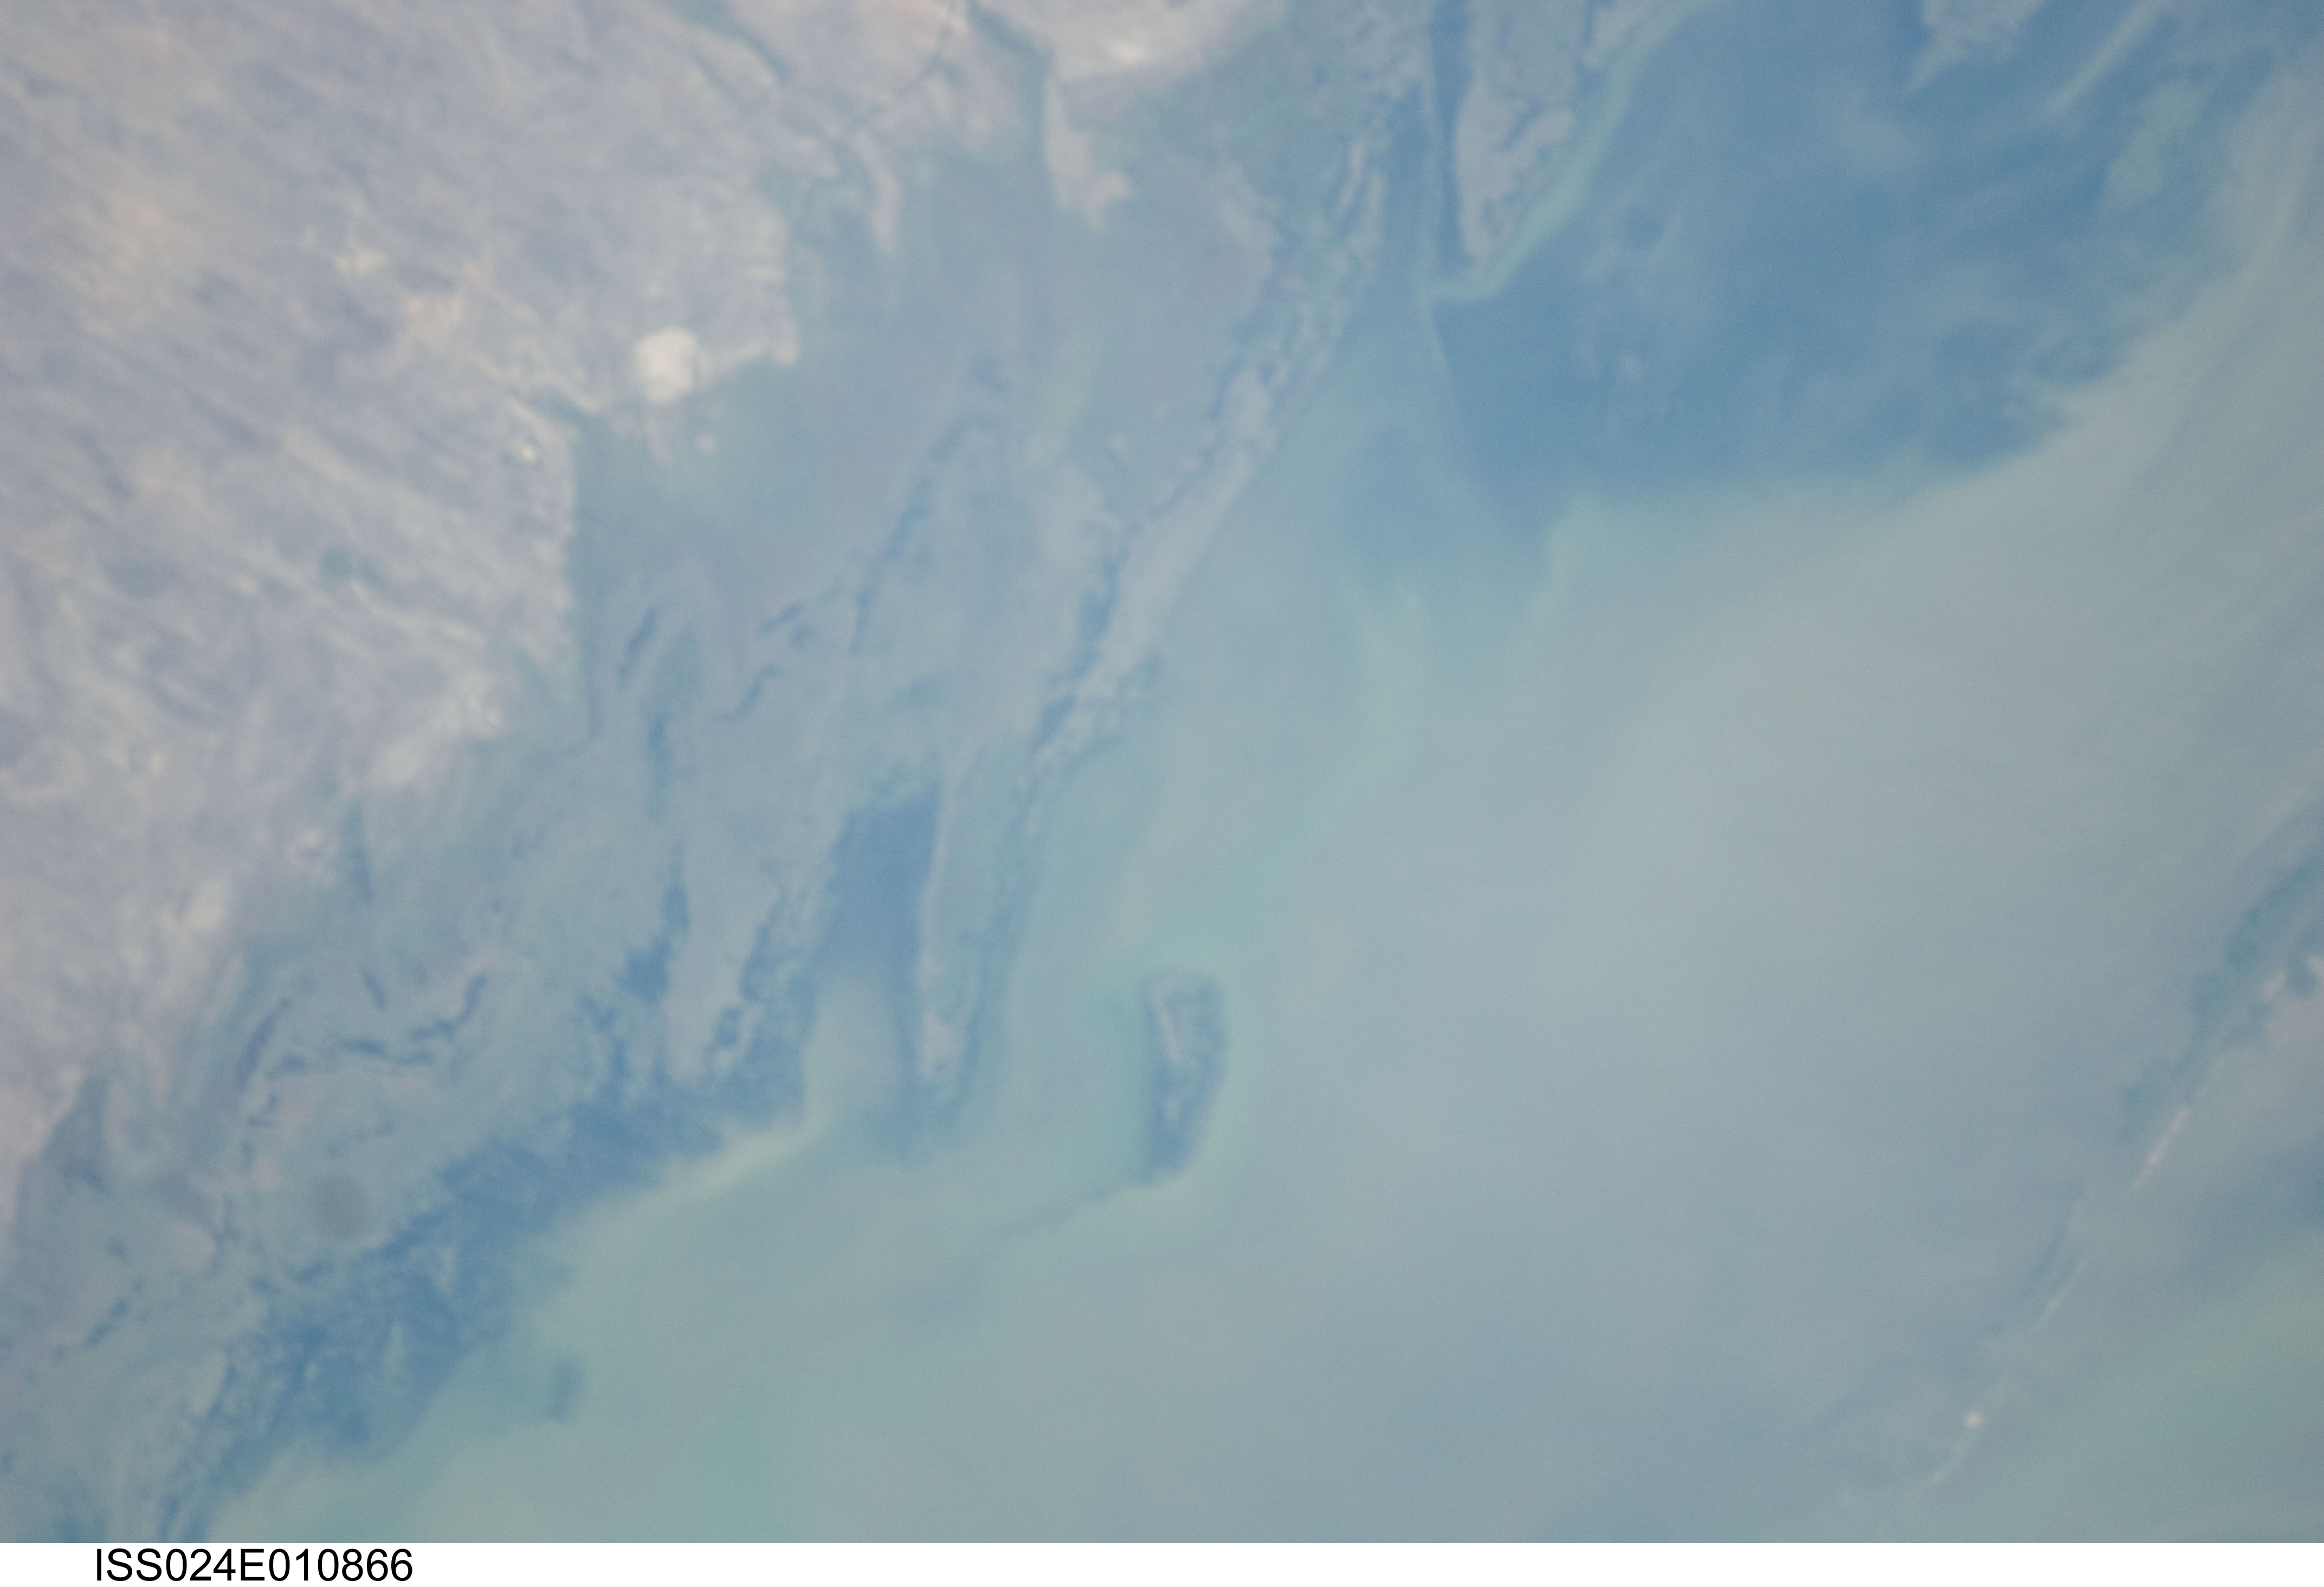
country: RUSSIAN FEDERATION
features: SOUTHWESTERN EDGE OF VOLGA DELTA, DUNES, SOFT
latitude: 45.2
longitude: 47.5
